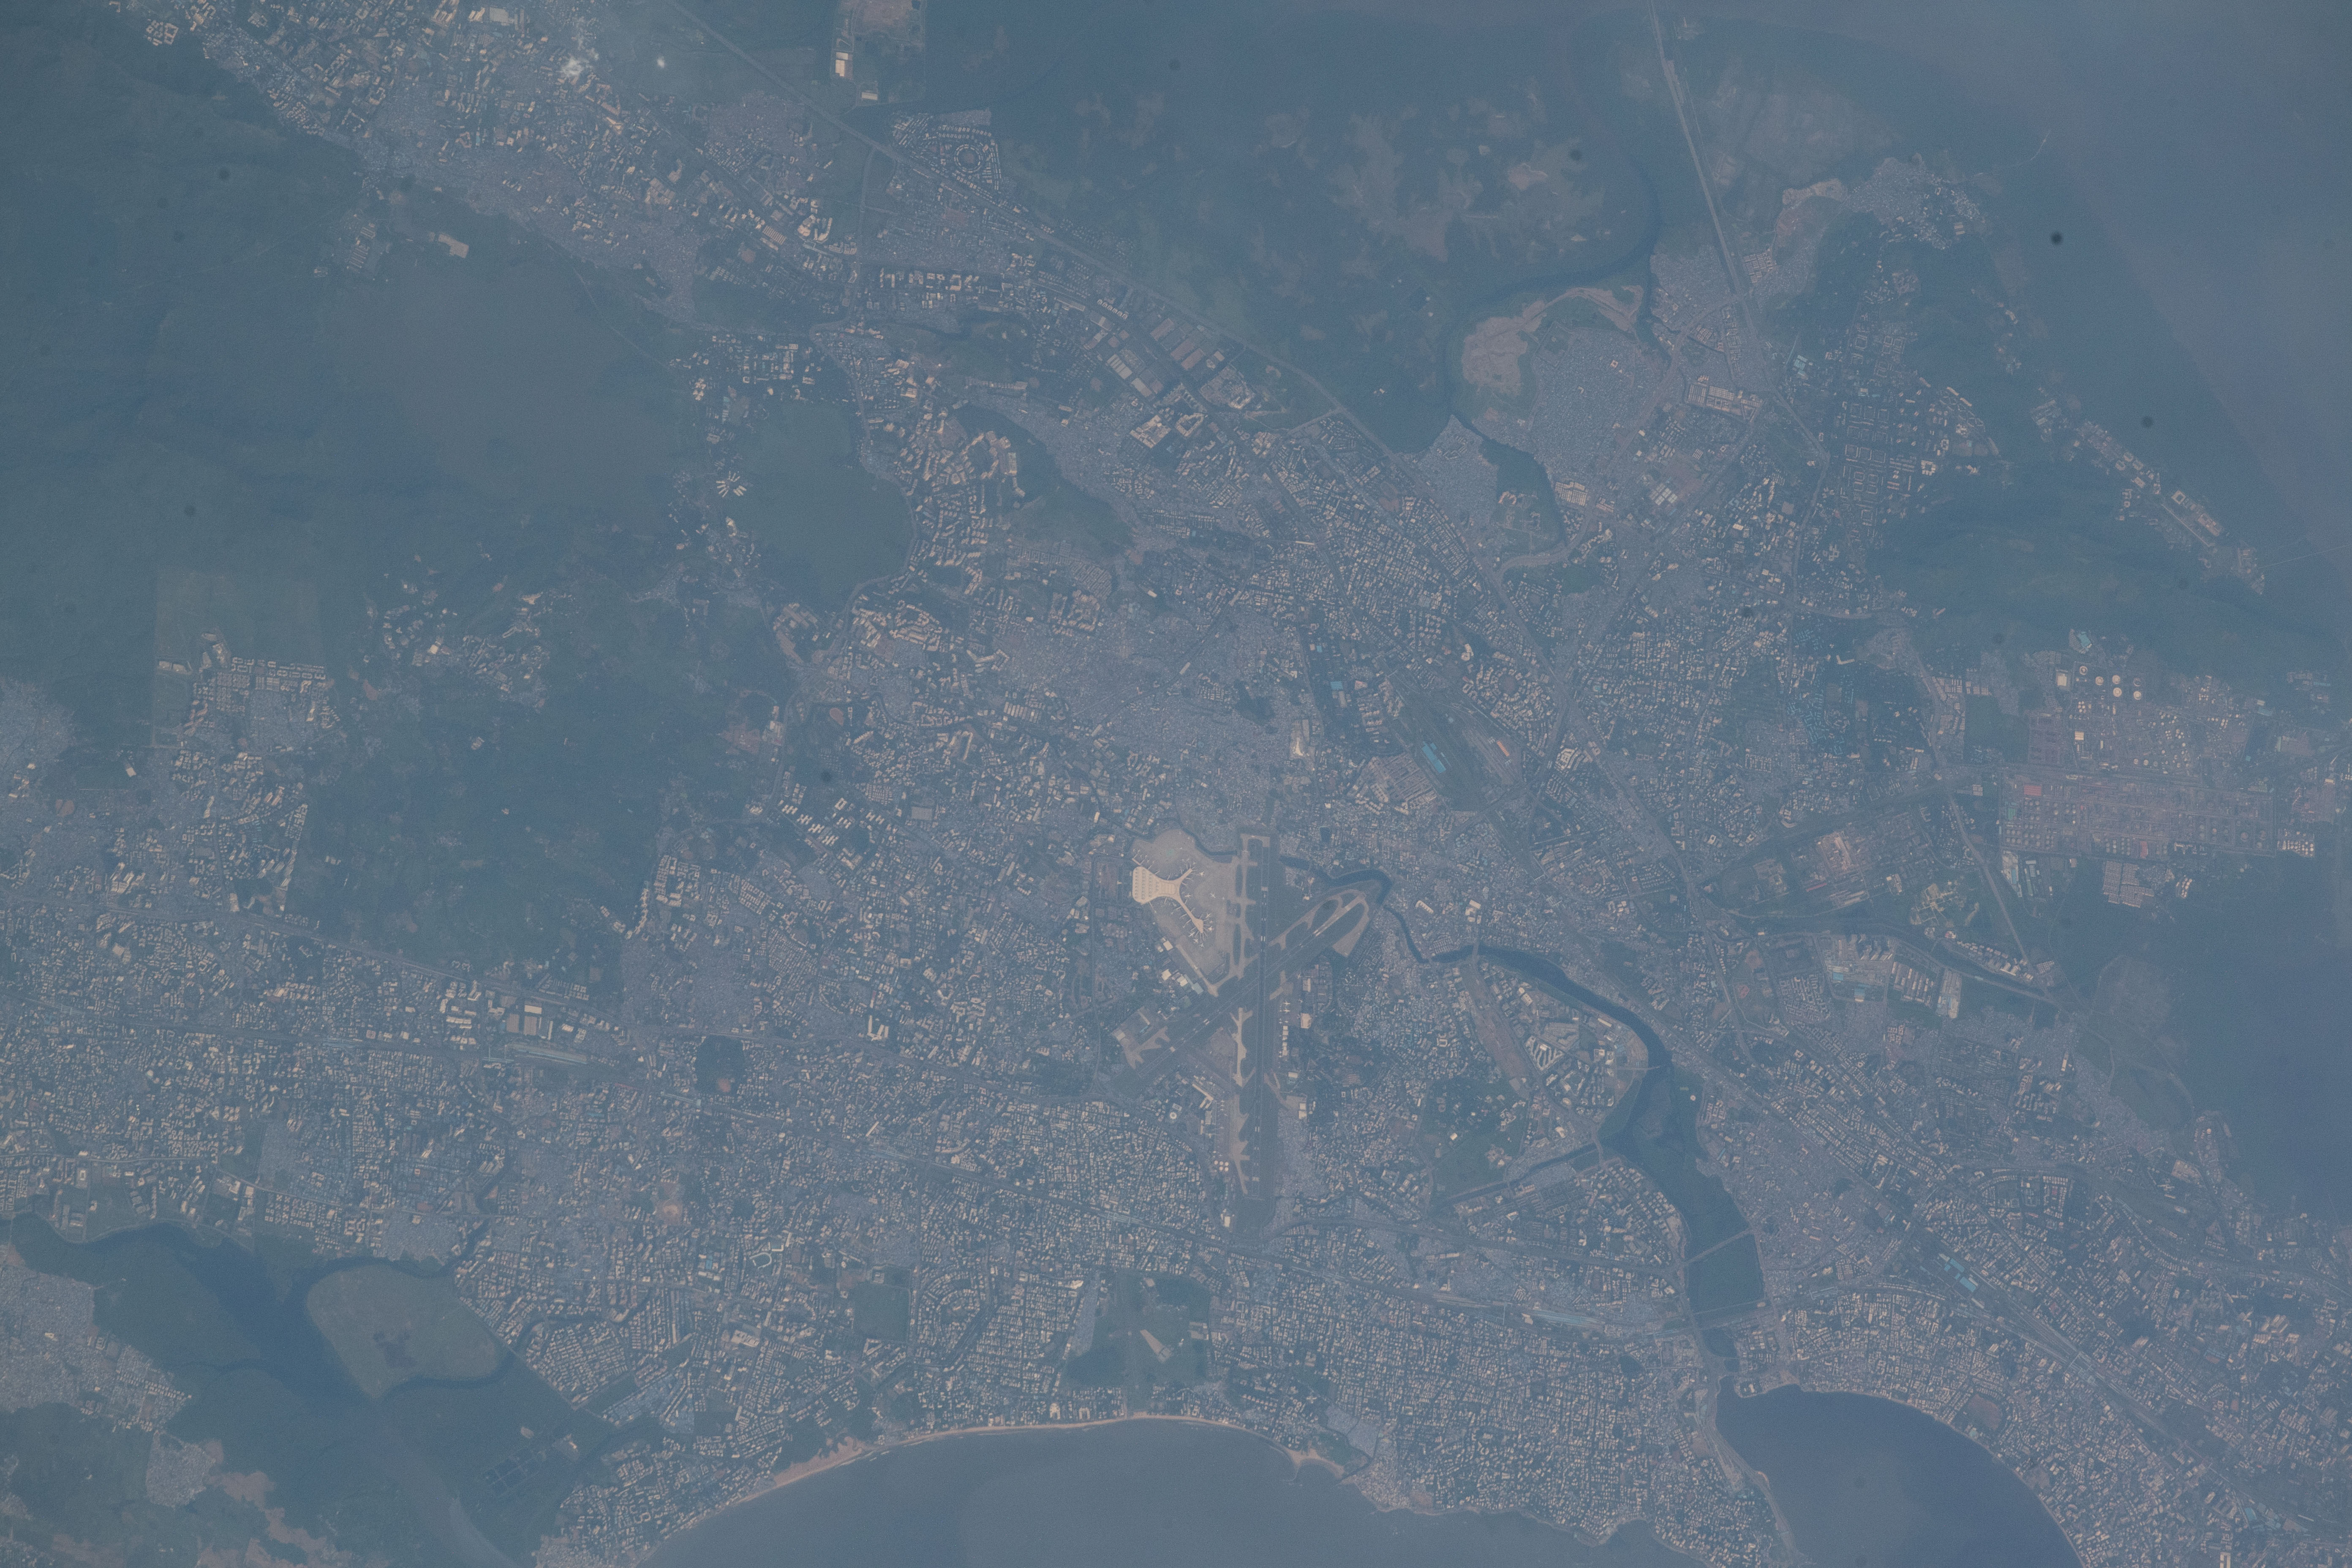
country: INDIA
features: SPENTA RESIDENCY PARK, SHIVAJI TOWN, INDIRA TOWN, CHHATRAPATI SHIVAJI INTERNATIONAL AIRPORT AREA
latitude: 19.1
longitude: 72.9
